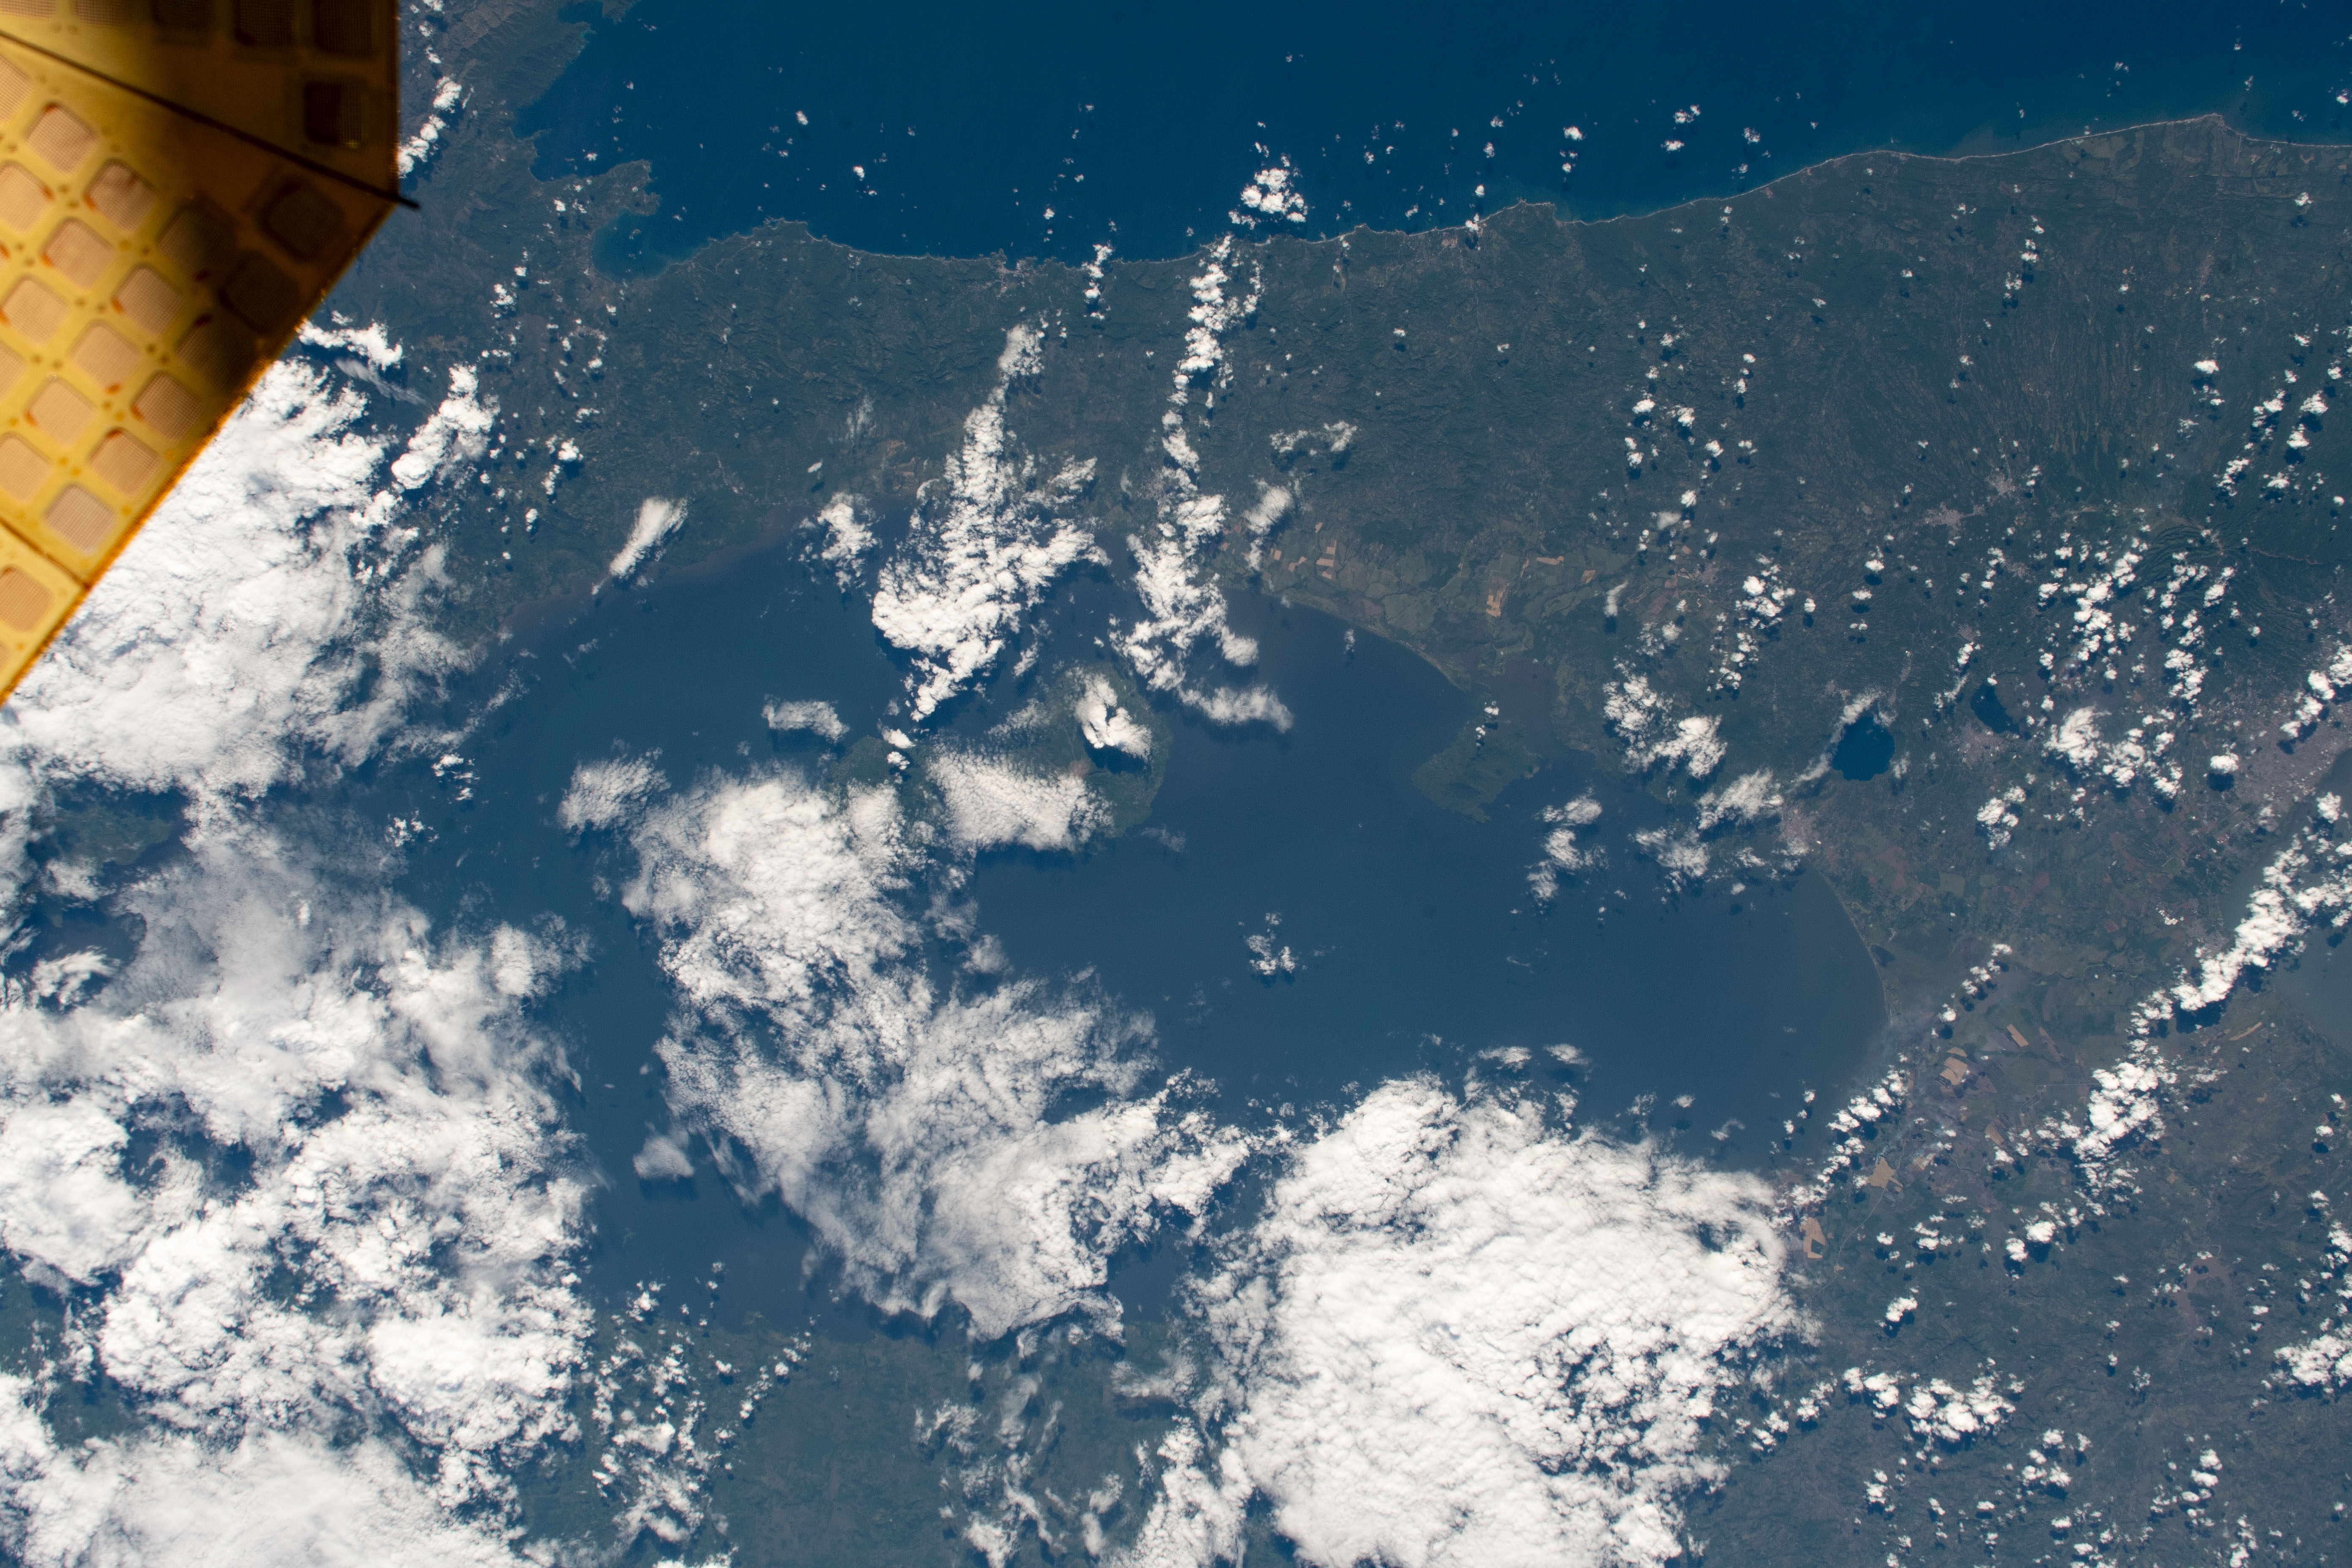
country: NICARAGUA
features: LAKE NICARAGUA
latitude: 11.6
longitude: -85.6
